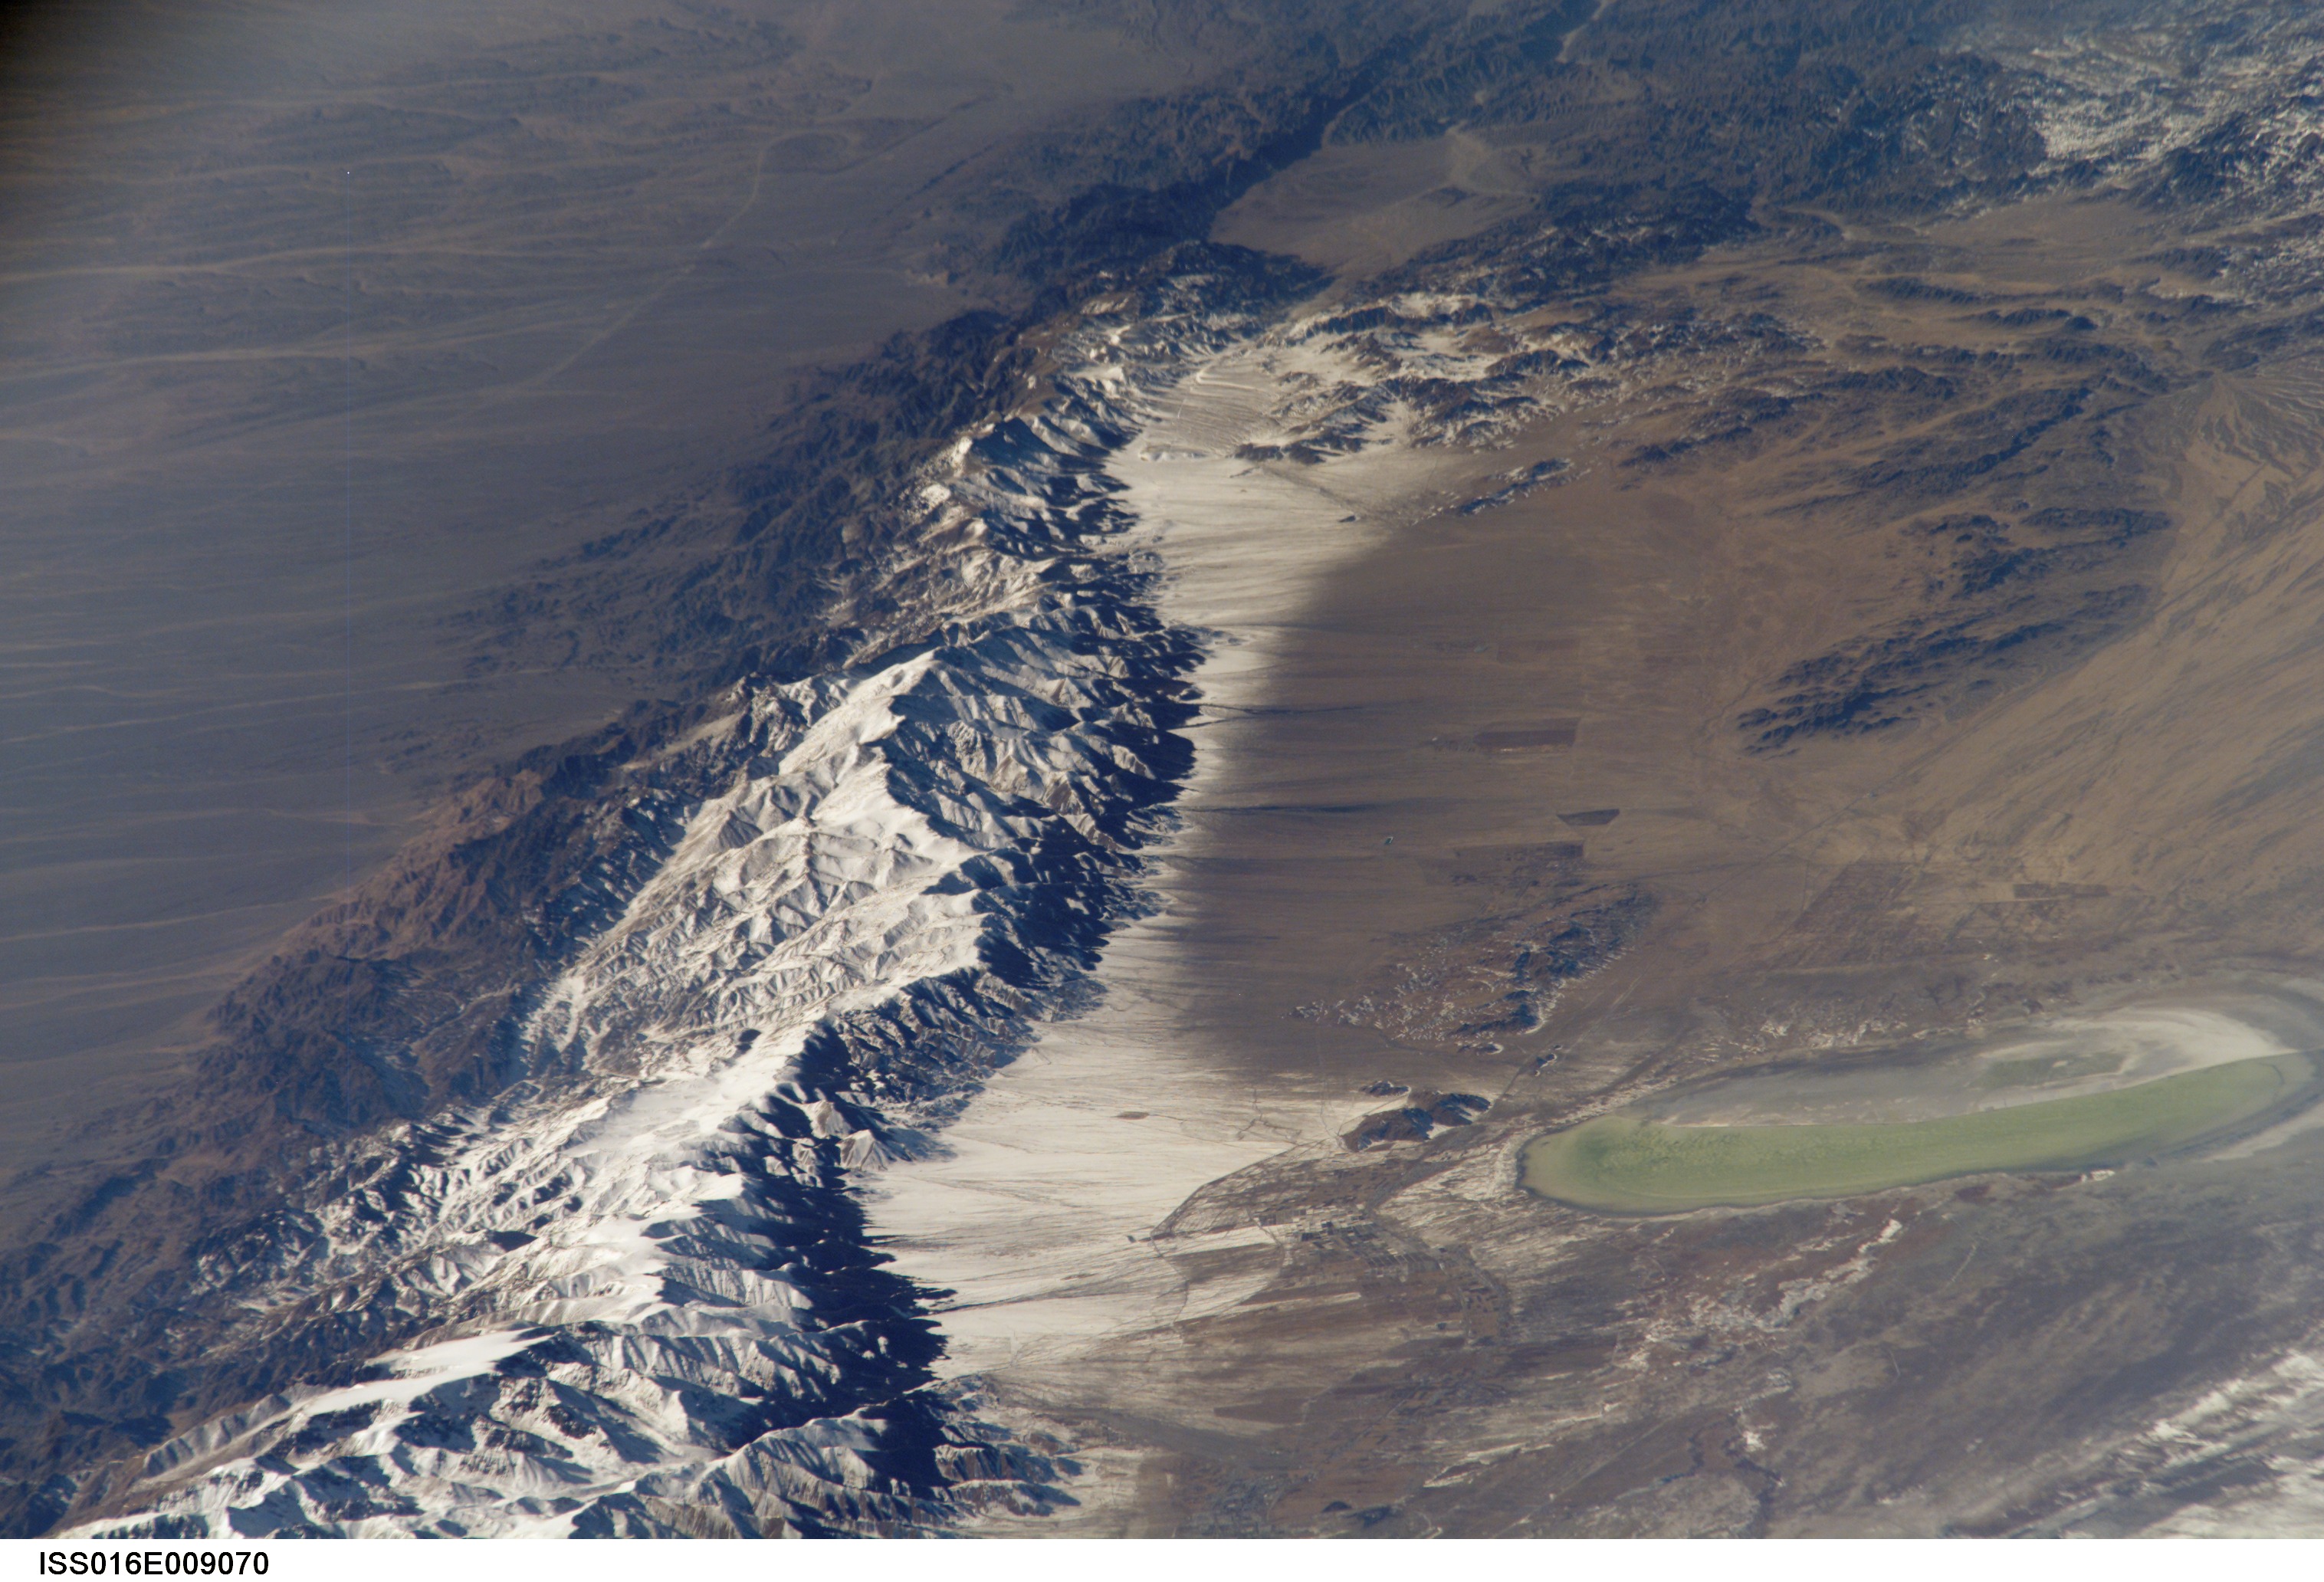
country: CHINA
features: PAN-BARKOL L., MTS., GOBI DES.
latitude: 43.5
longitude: 92.5
